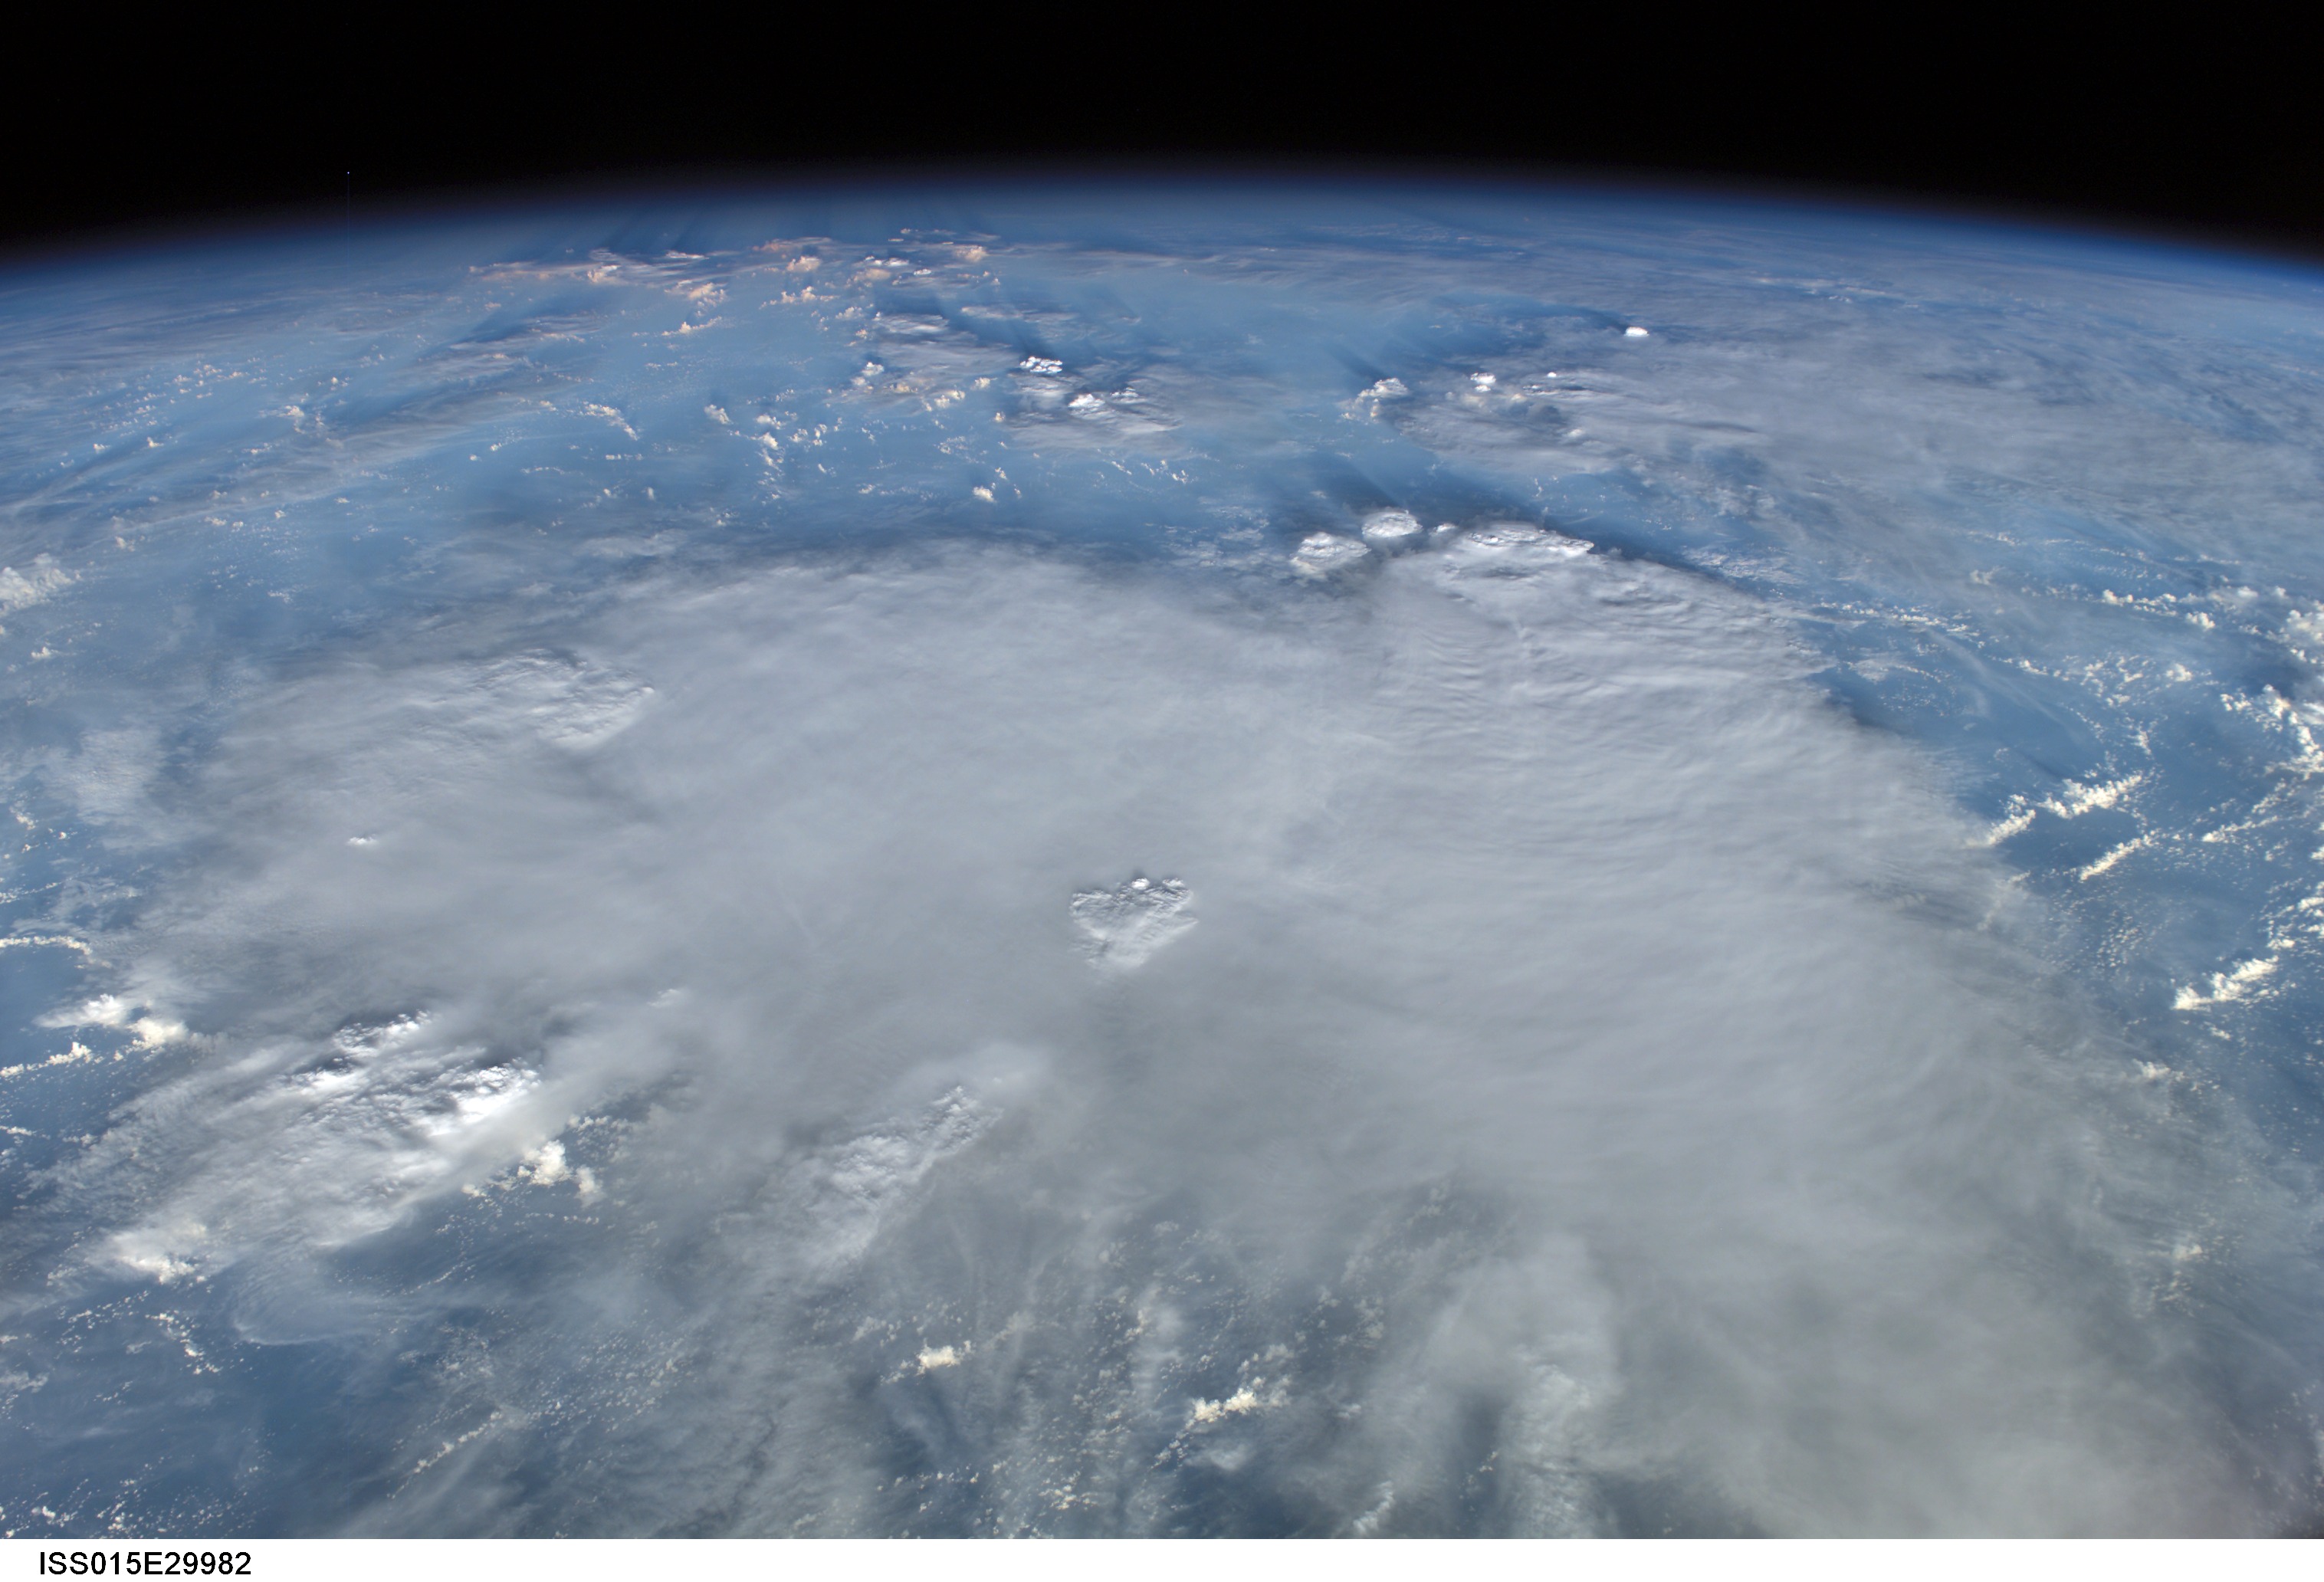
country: ATLANTIC OCEAN
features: PAN-MULTILAYERED CLOUDS
